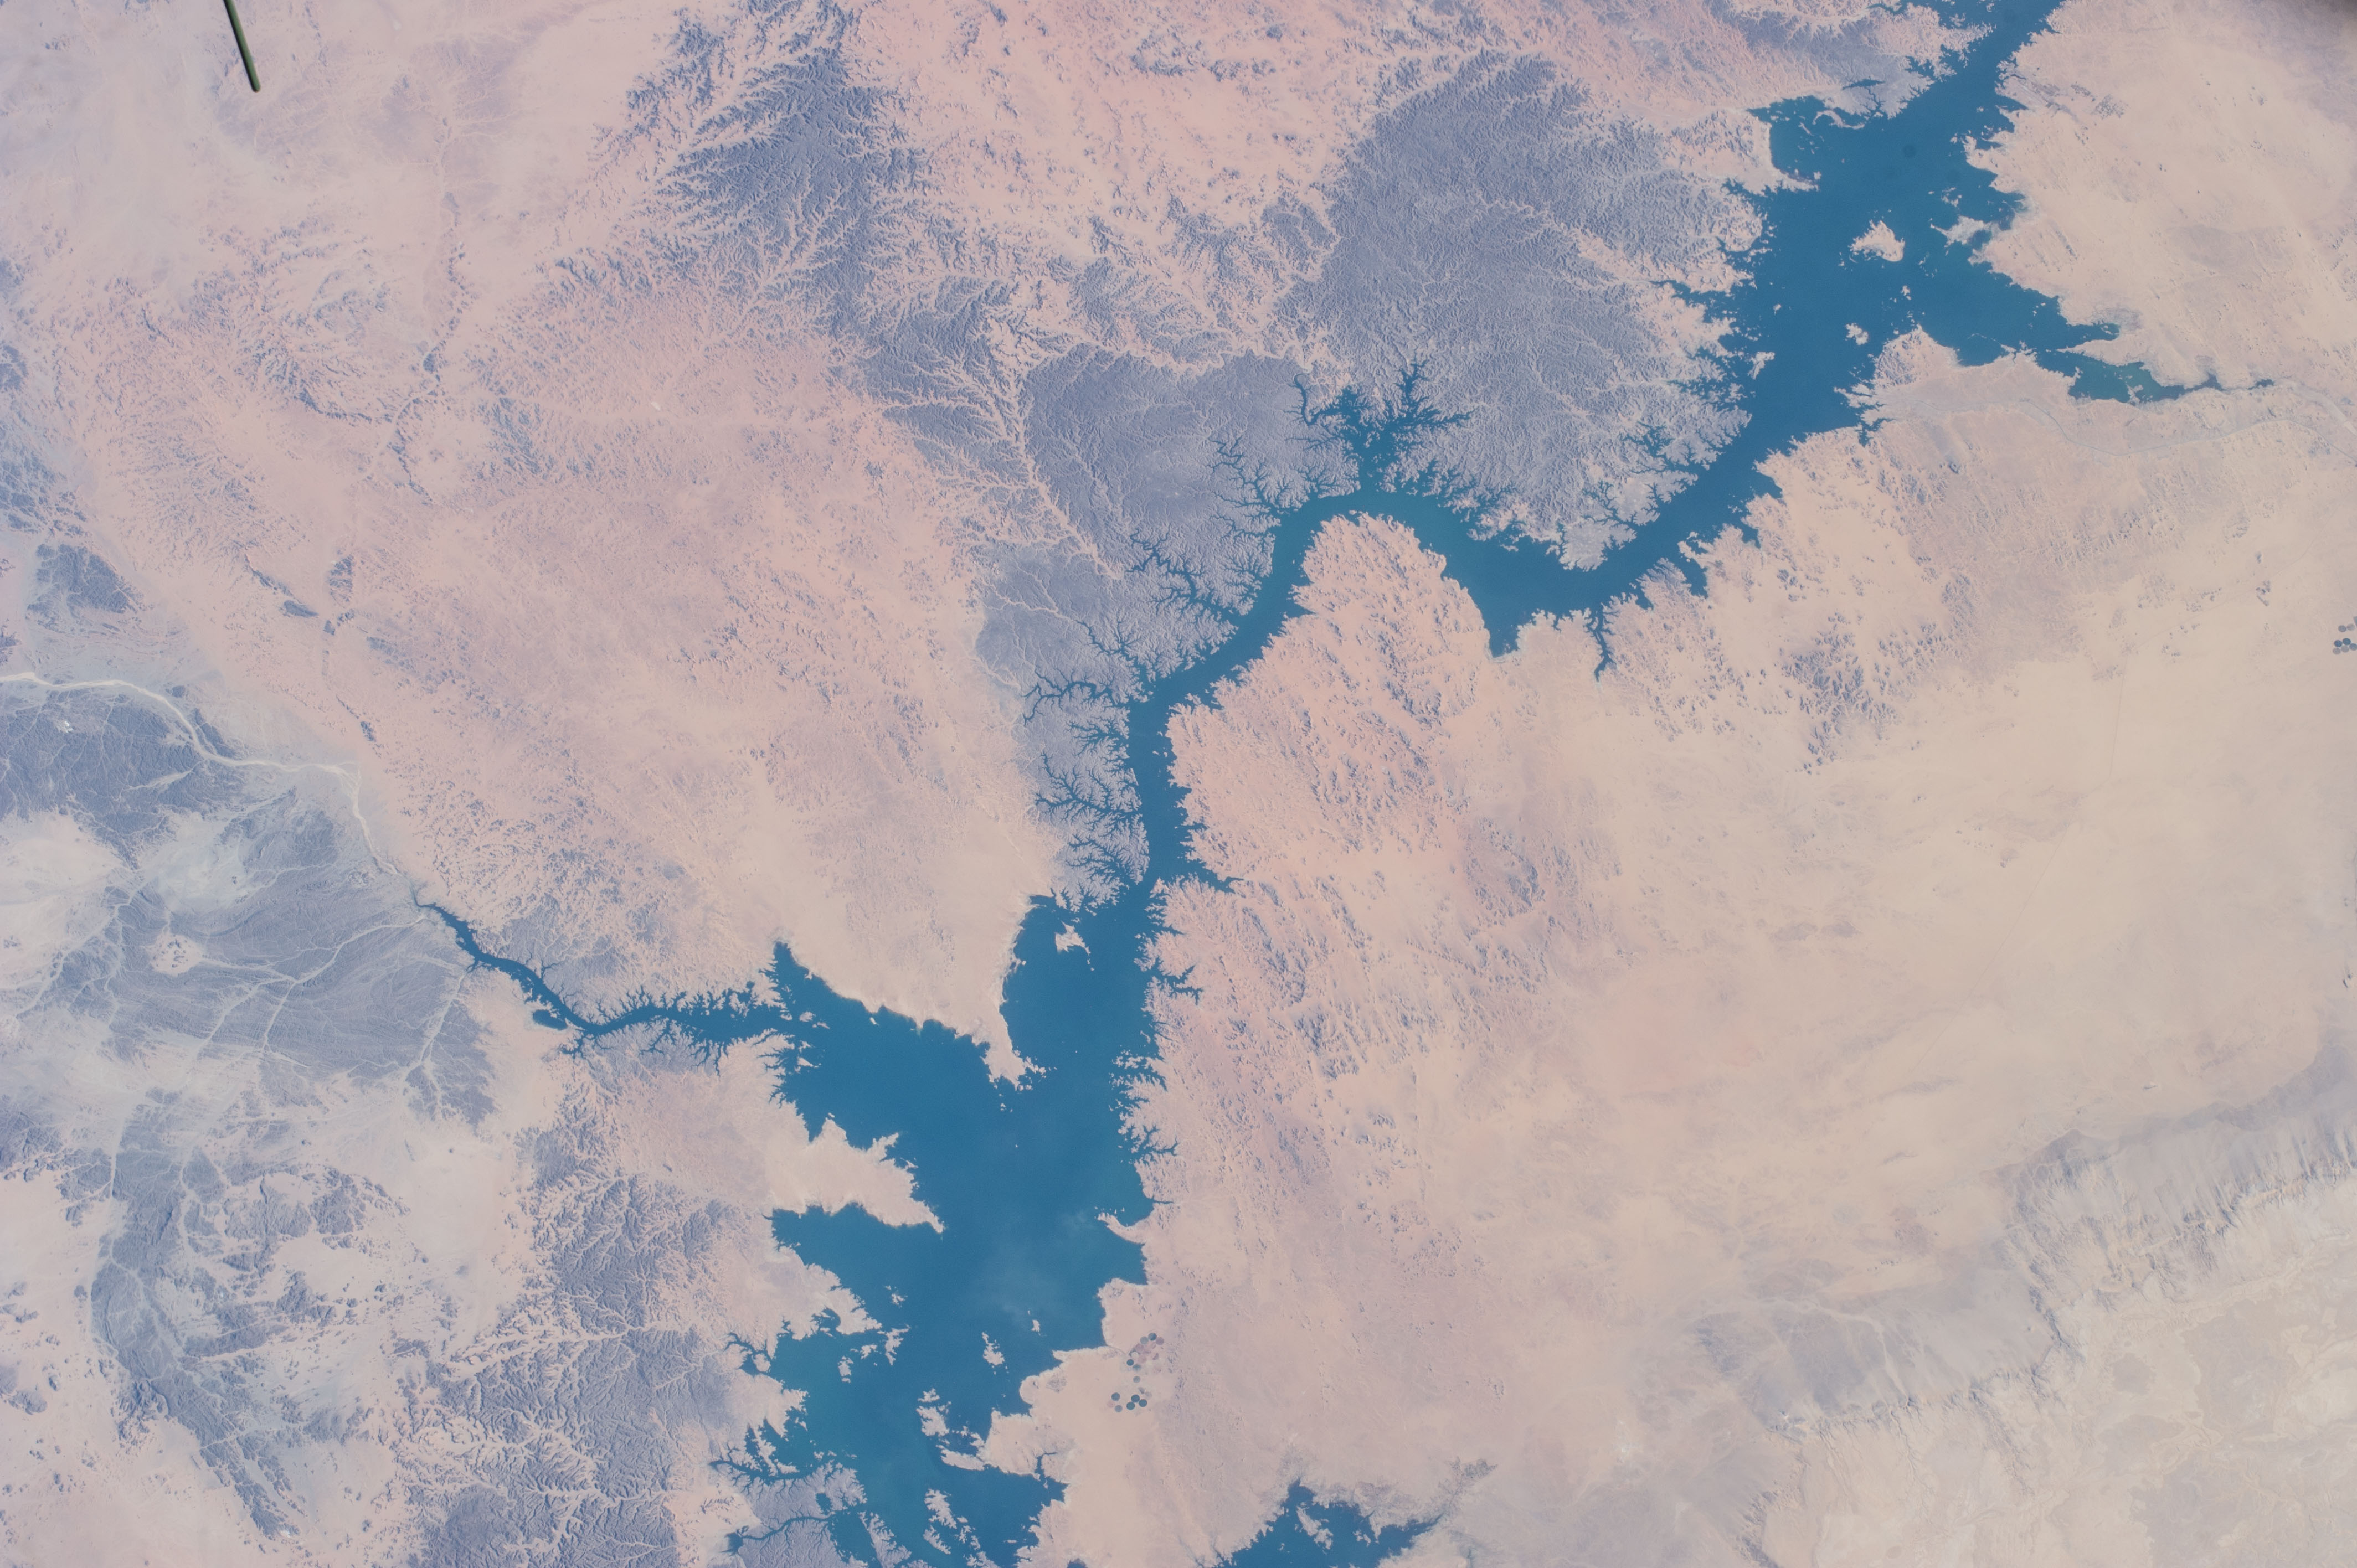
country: EGYPT
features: LAKE NASSER, NILE RIVER CHANNEL, DESERT, DUNES, RAVINES, WADIS, ESCARP.
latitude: 23.0
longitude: 32.5
